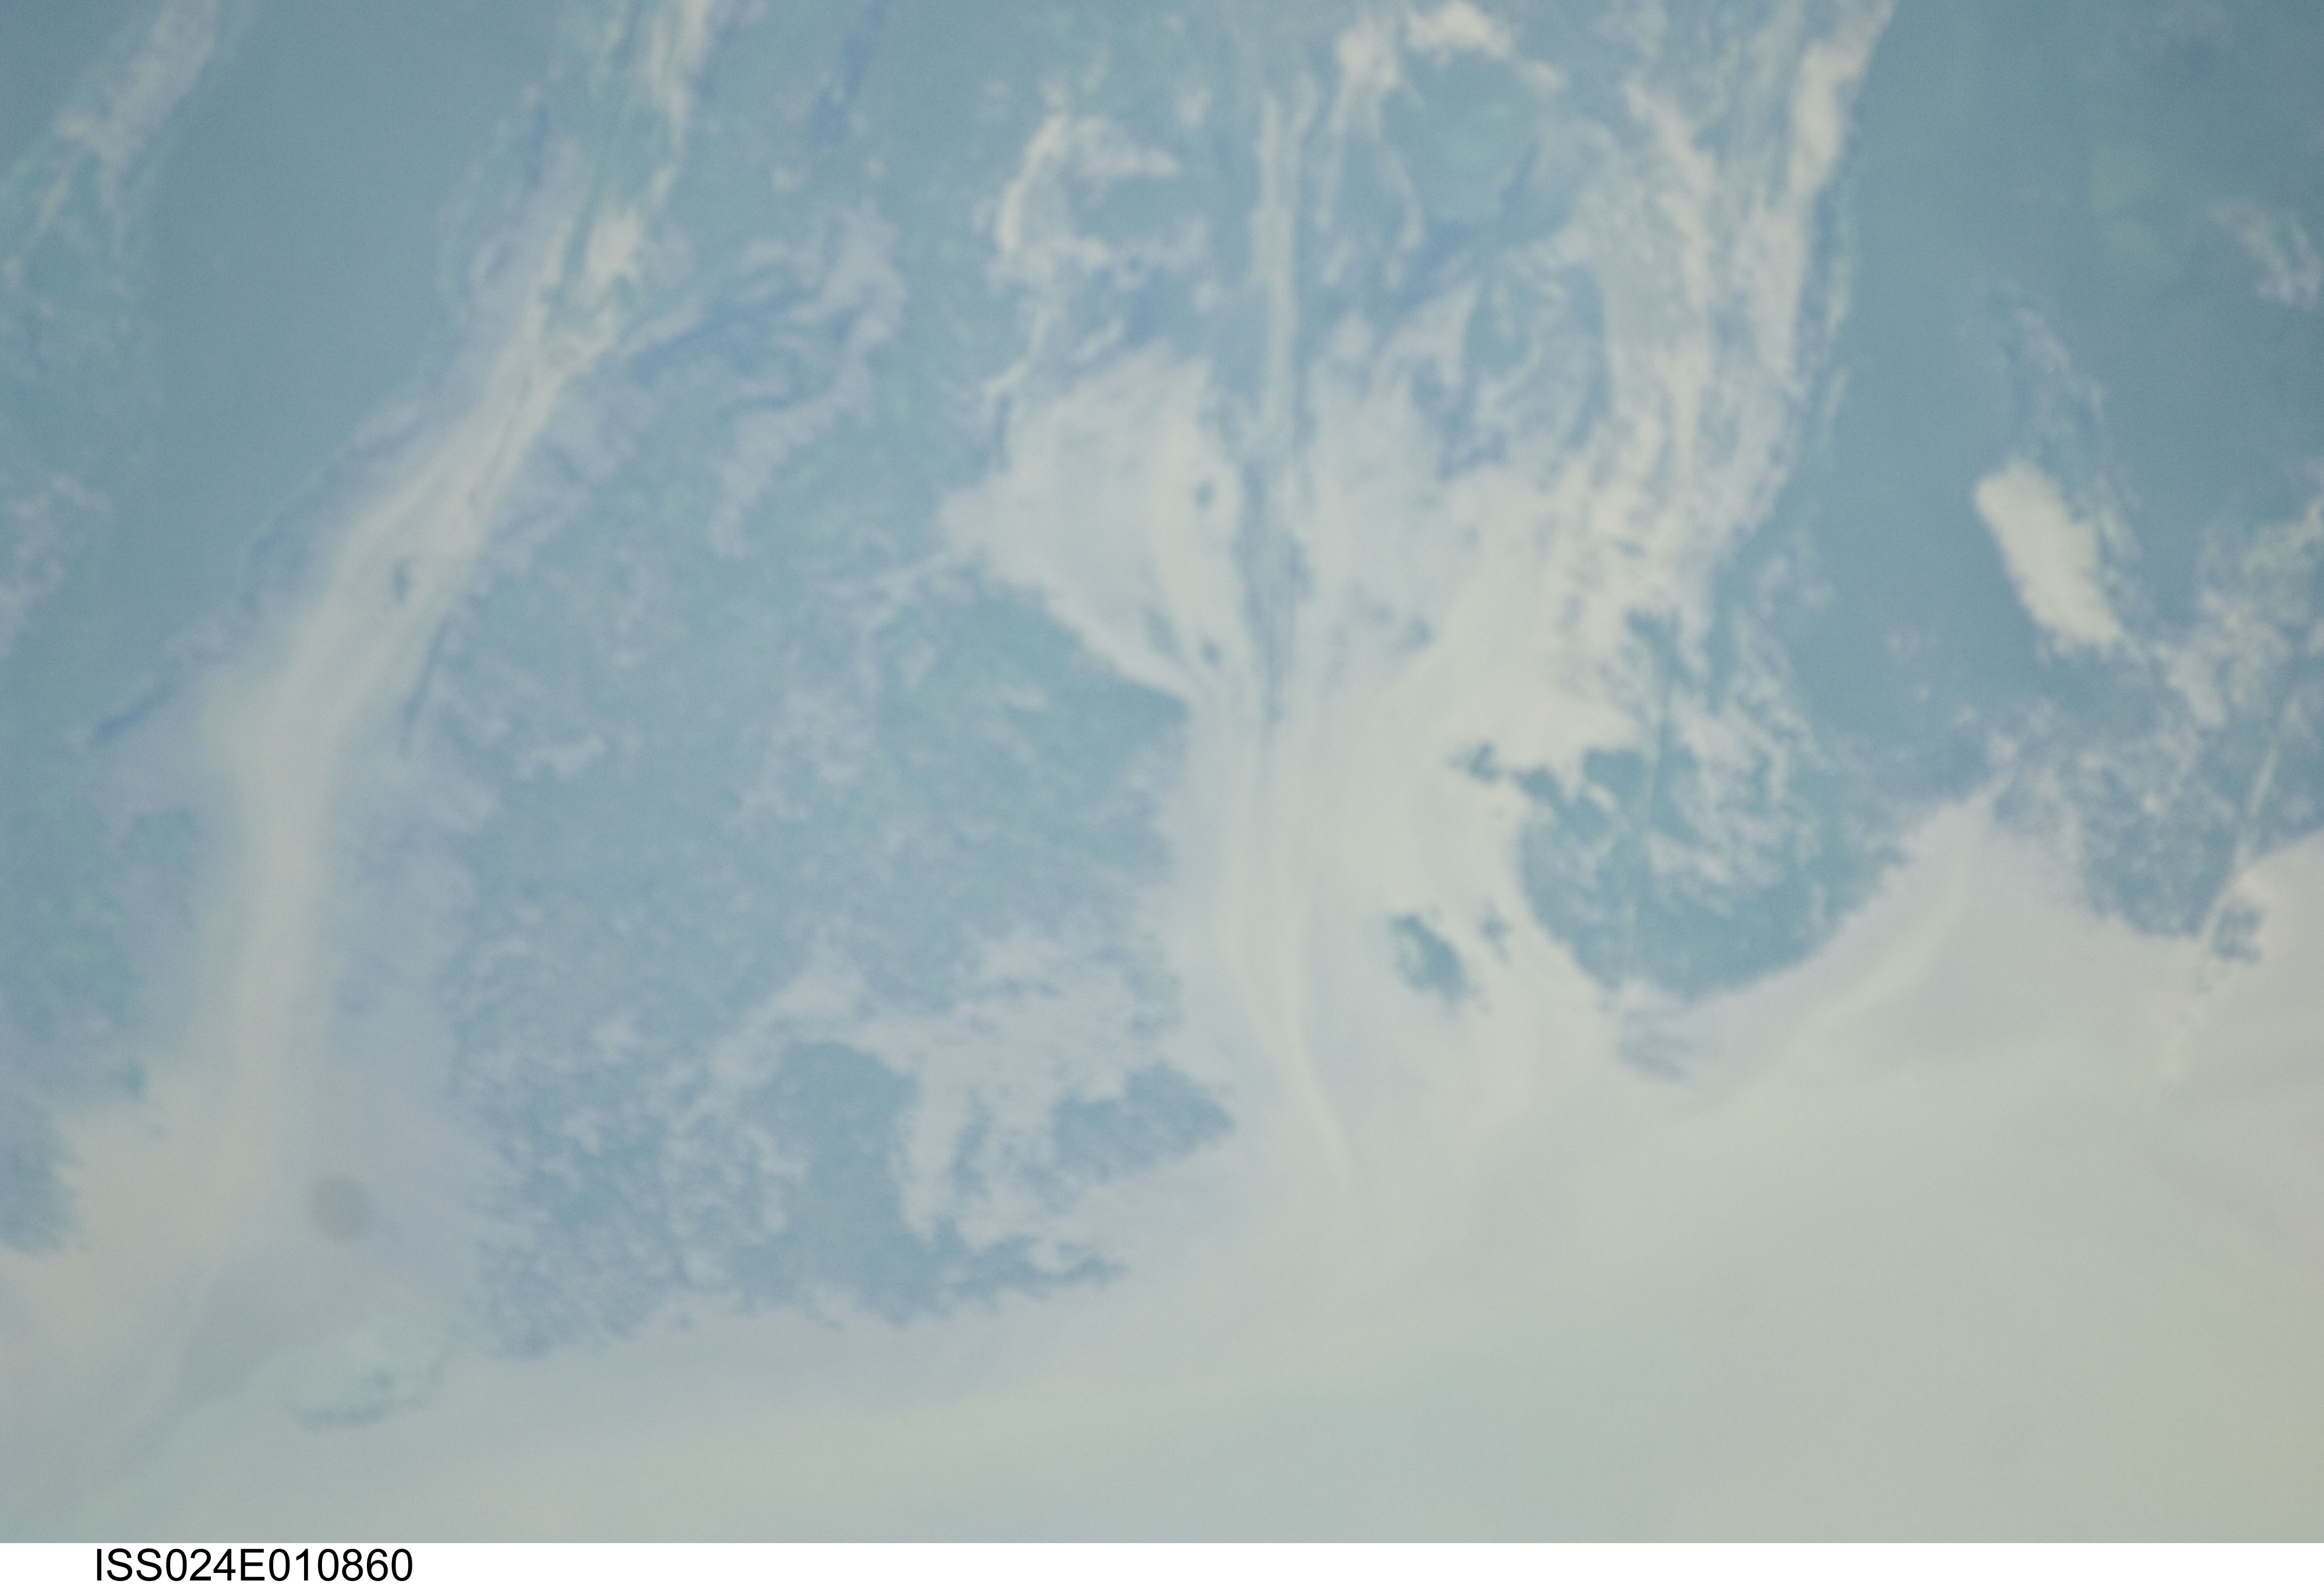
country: RUSSIAN FEDERATION
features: VOLGA DELTA, CHANNELS, CASPIAN SEA, SOFT
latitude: 45.5
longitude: 48.3
